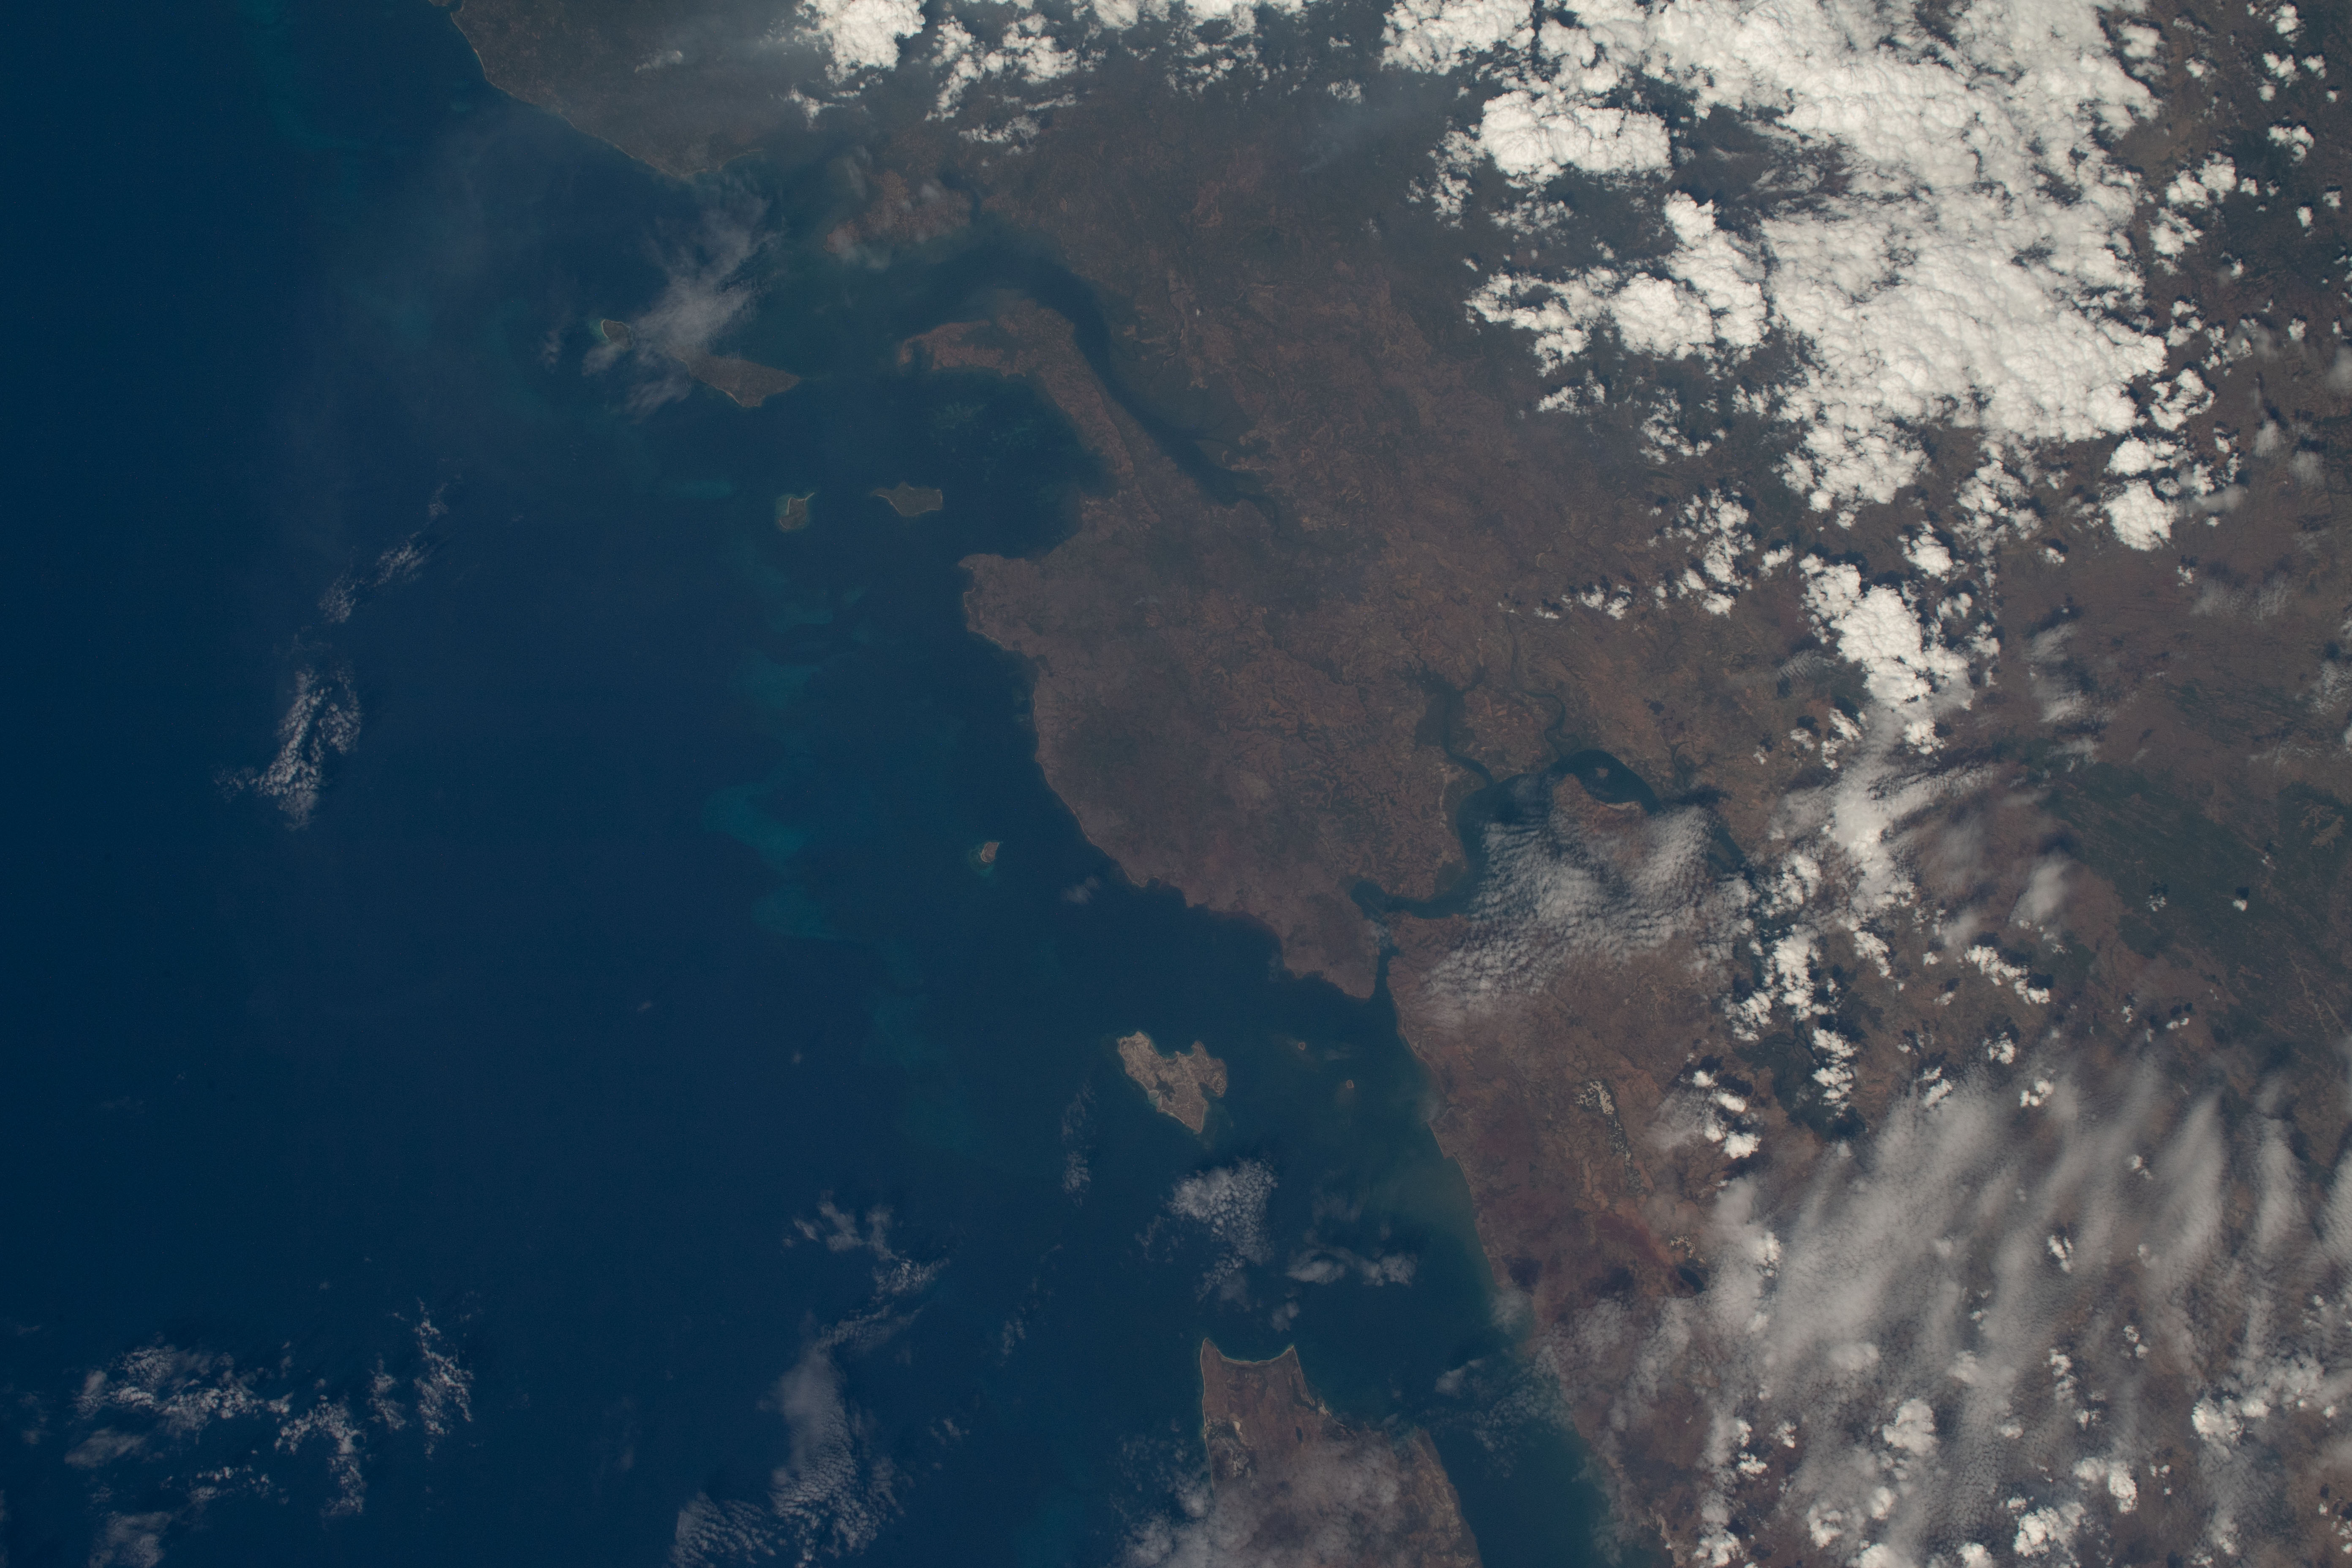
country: MADAGASCAR
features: ISLA LAVA, MOZAMBIQUE CHANNEL, BAIE DE NARINDA
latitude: -14.5
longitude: 47.9
